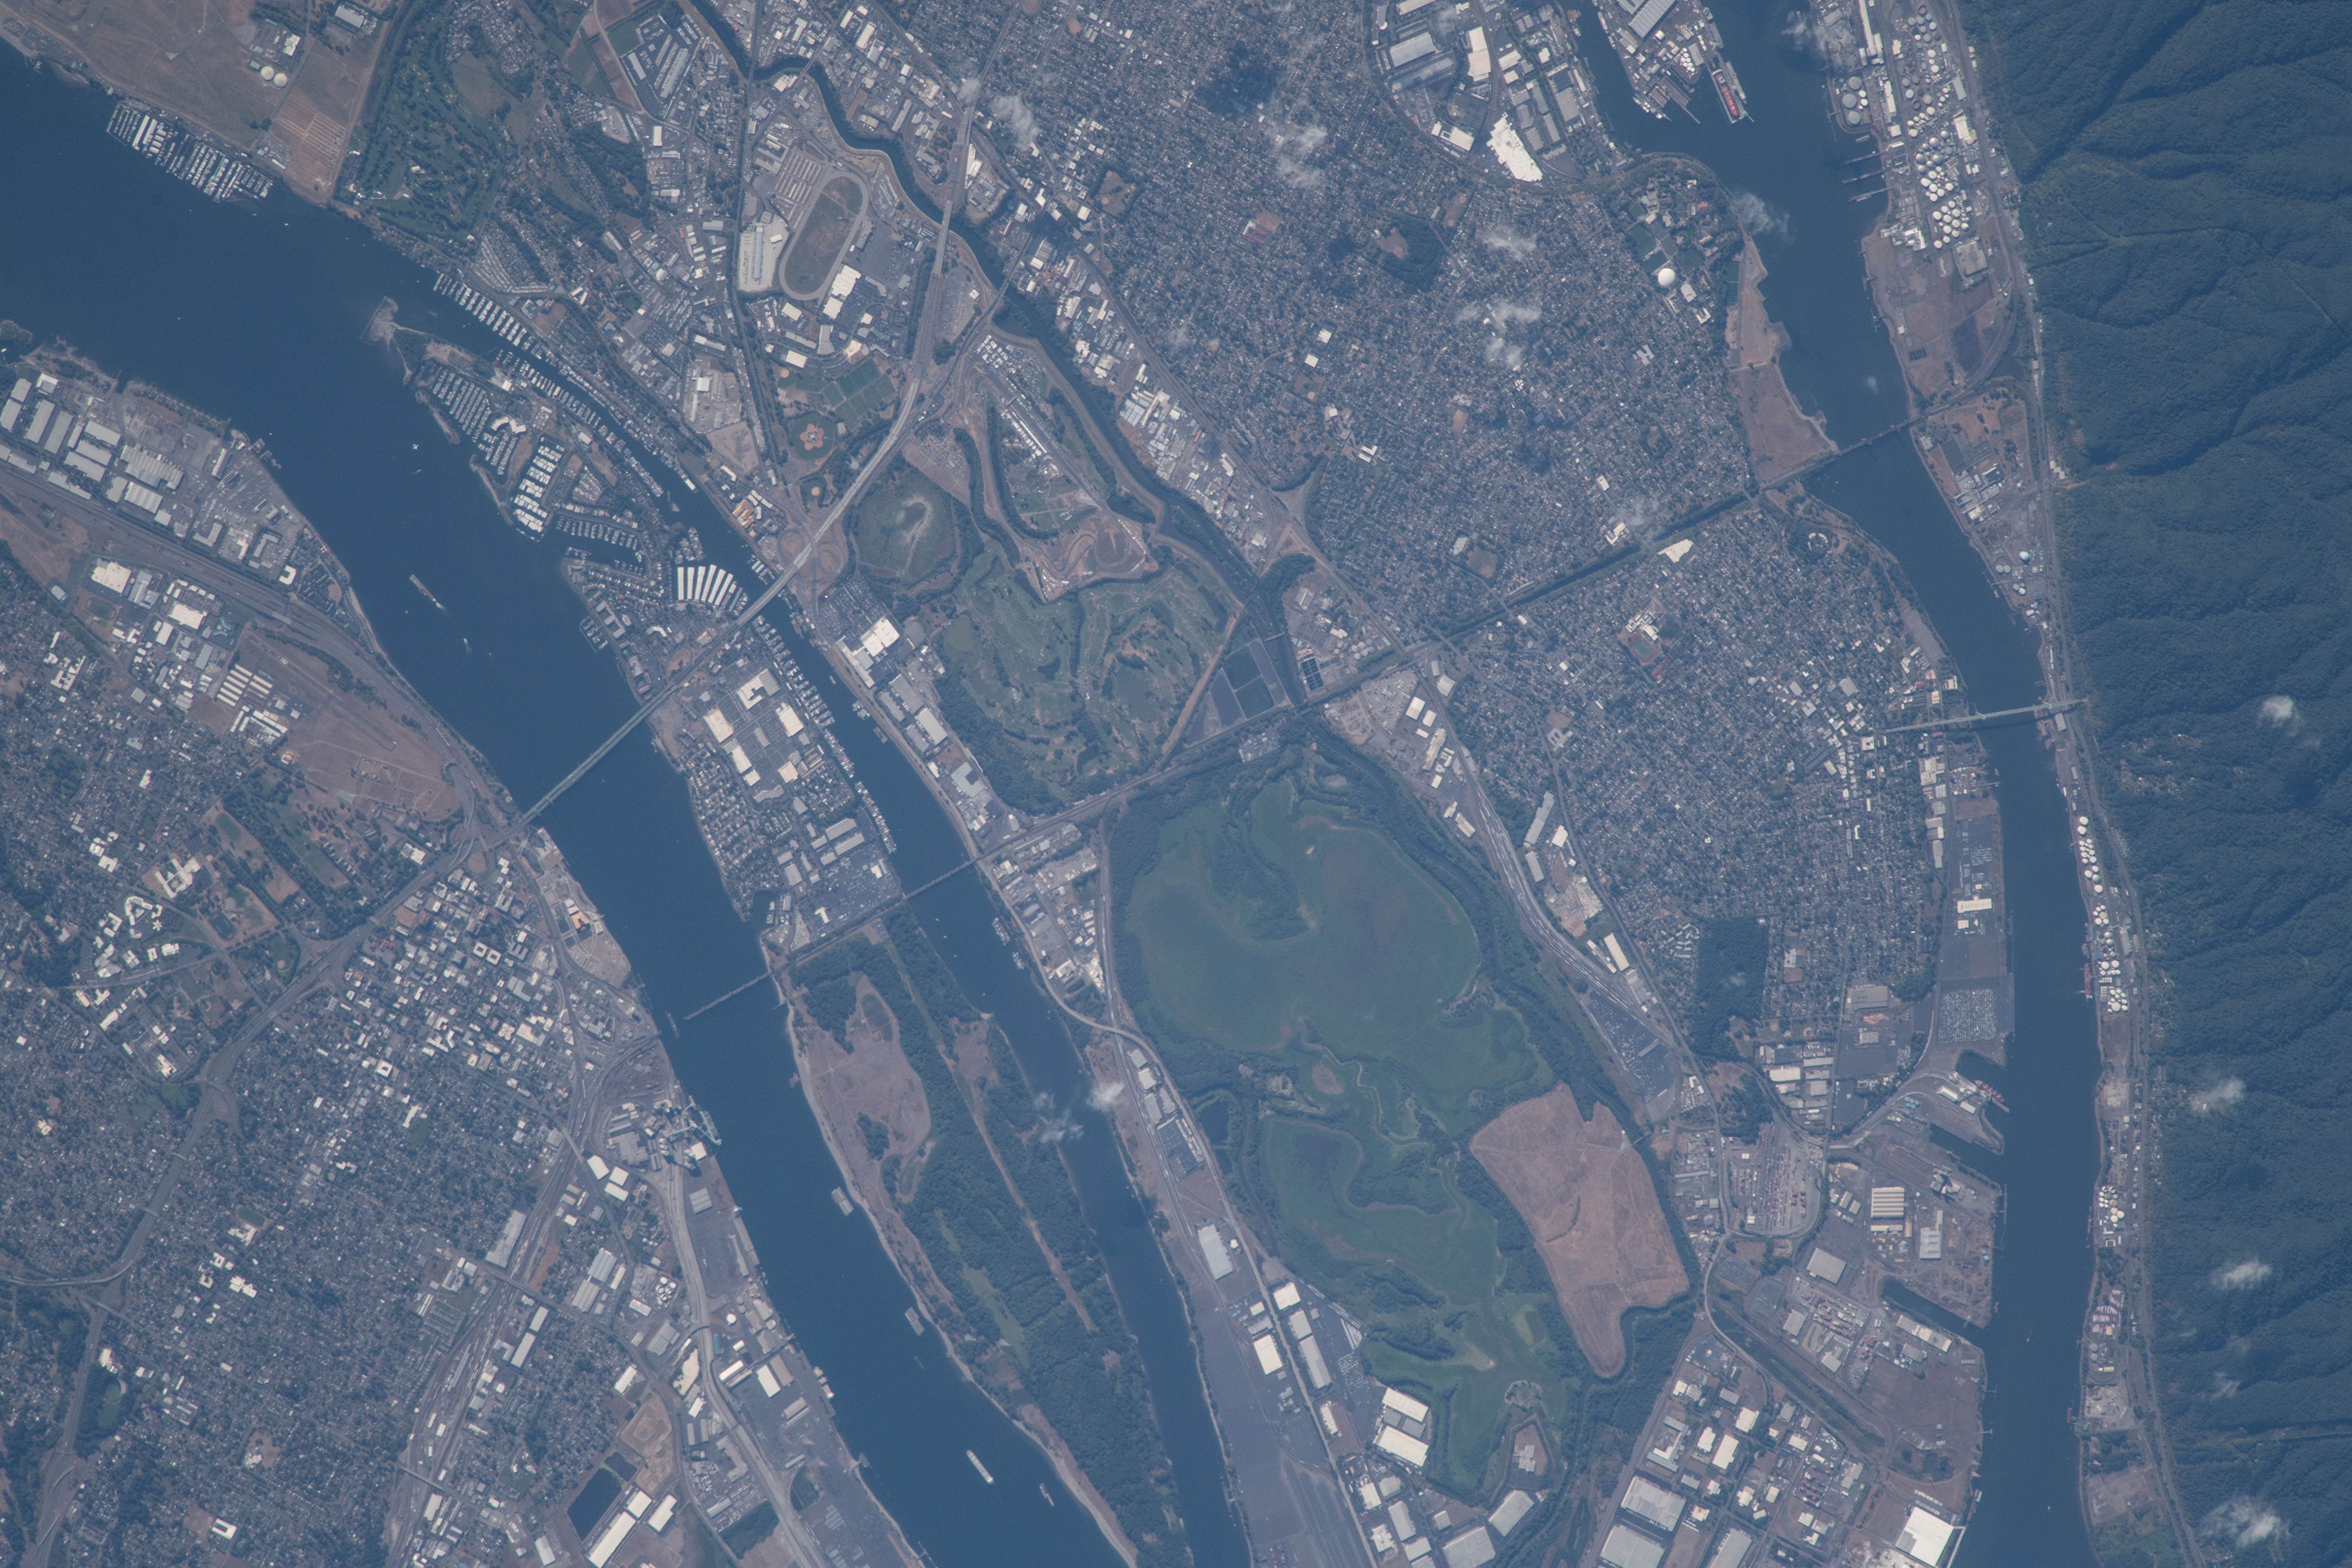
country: USA-OREGON
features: HAYDEN ISLAND, PORTLAND INTERNATIONAL AIRPORT, TOMAHAWK ISLAND
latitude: 45.6
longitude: -122.7
